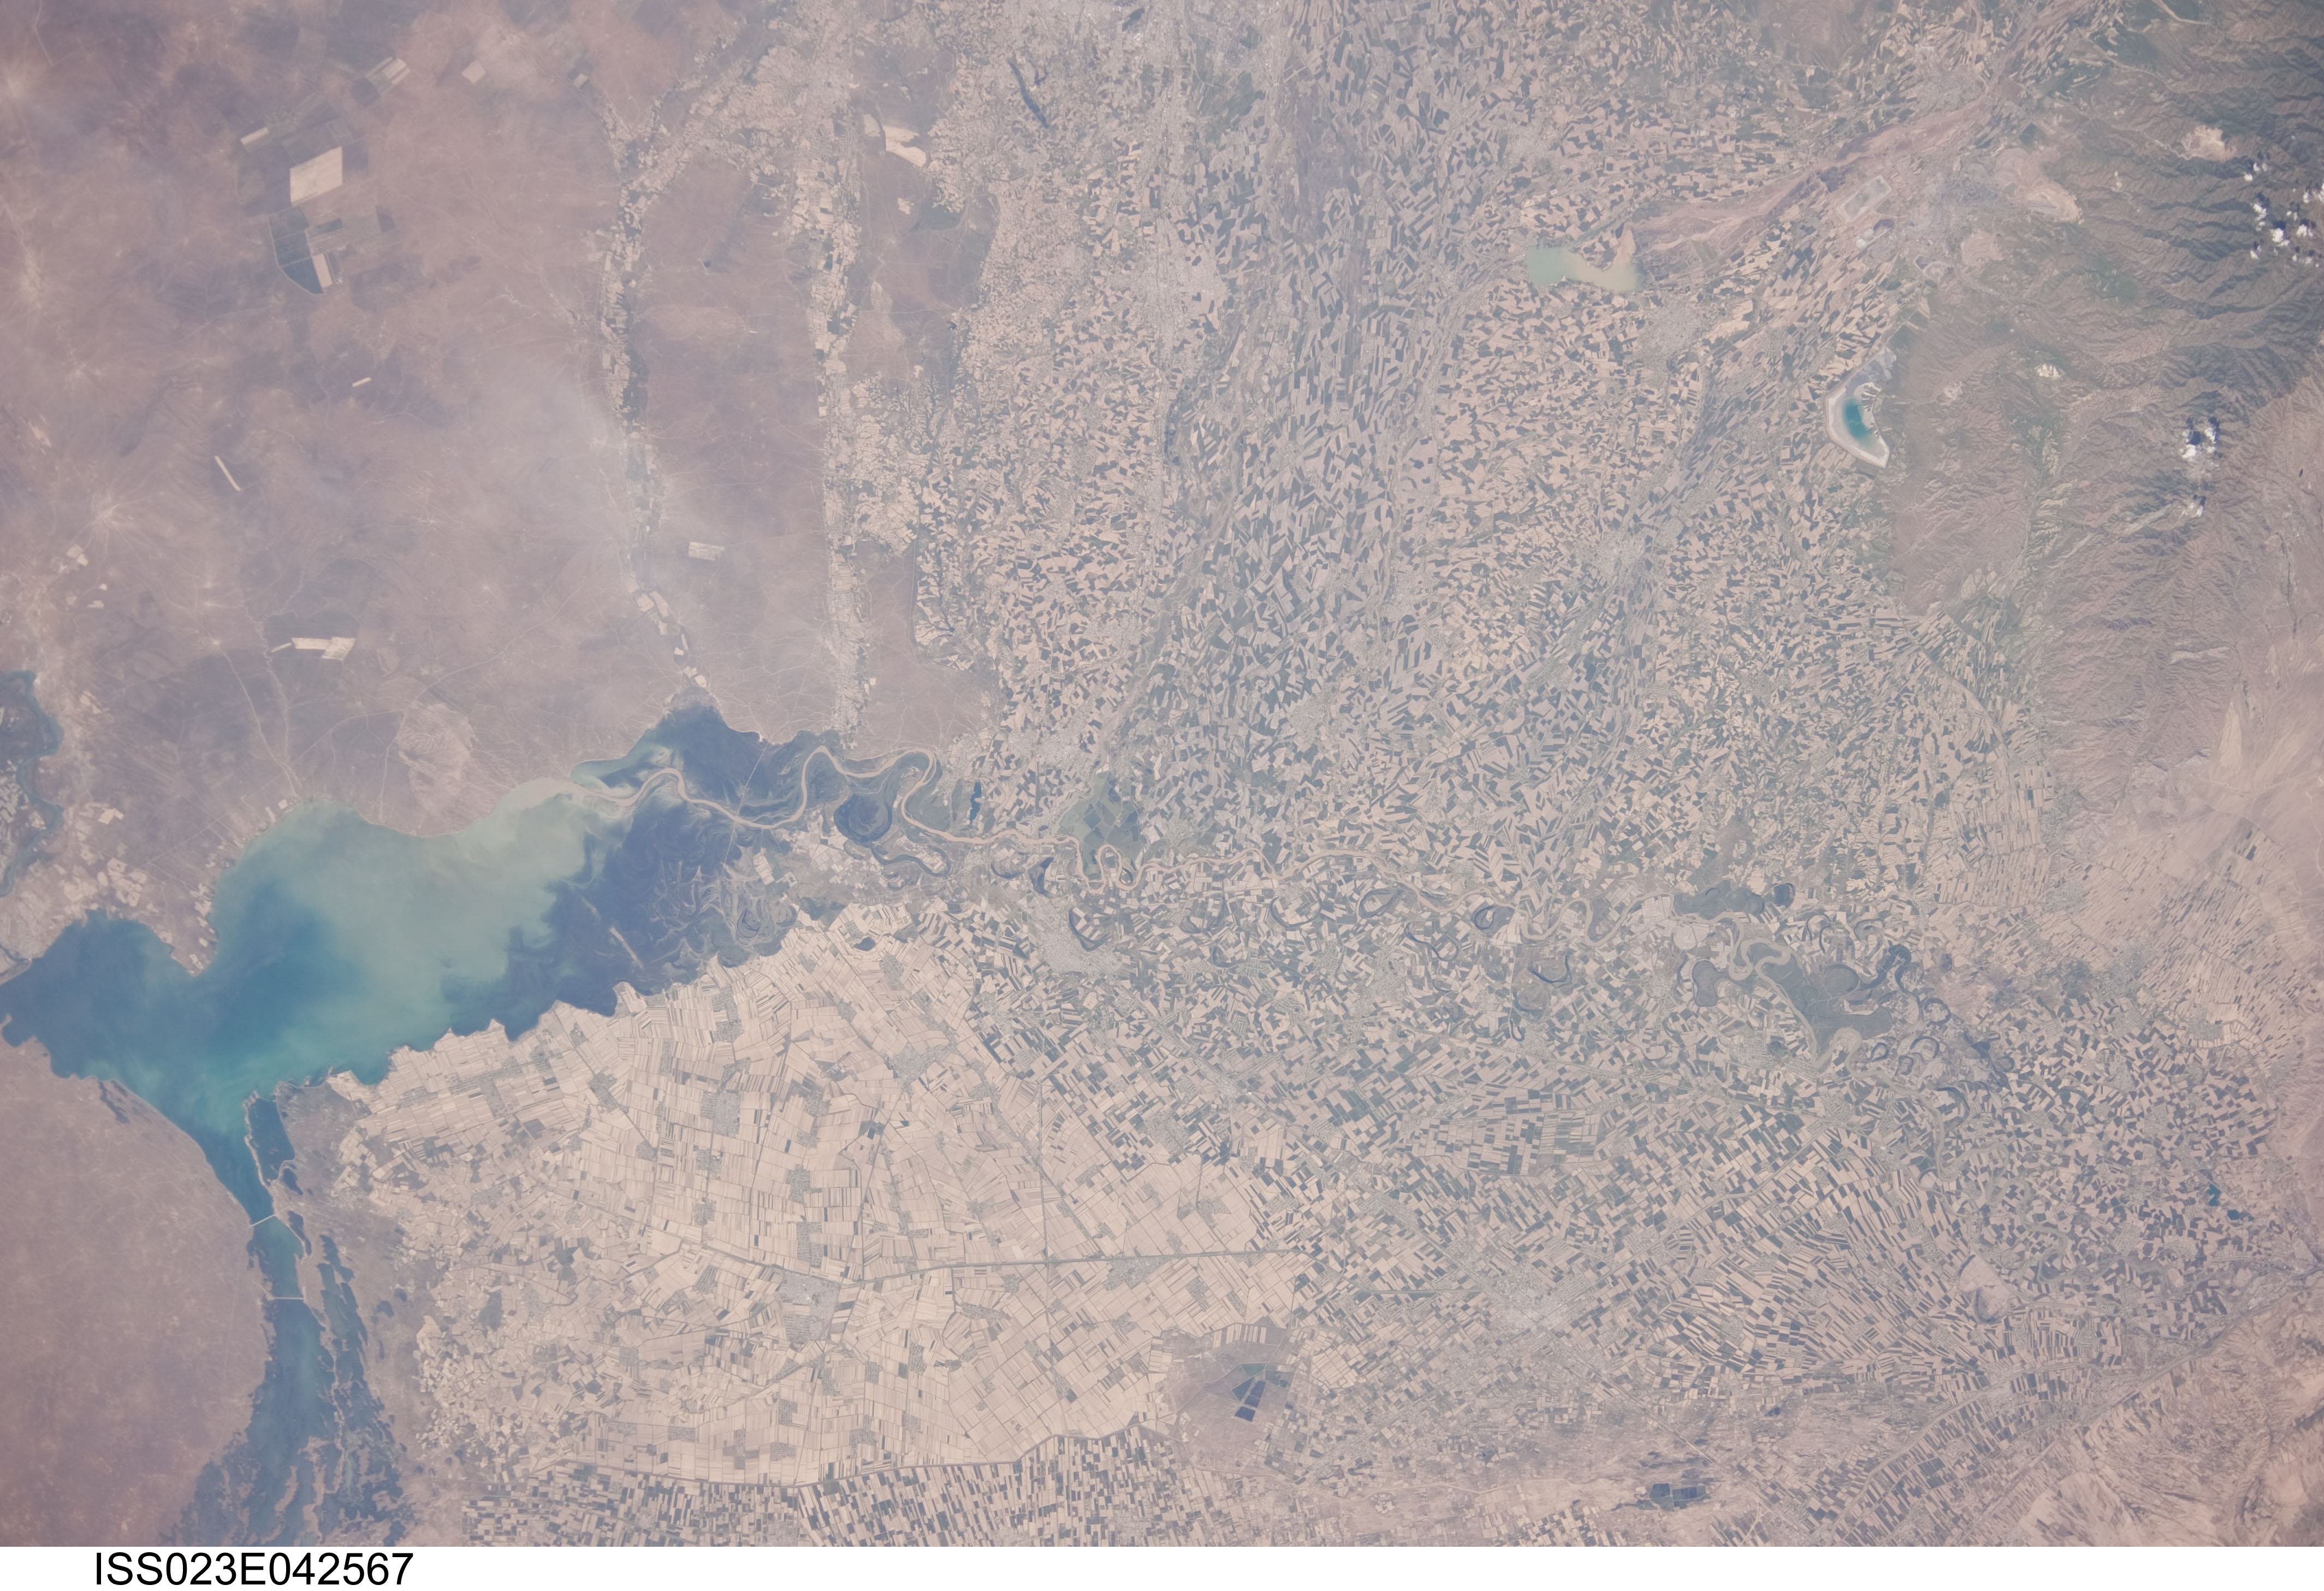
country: KAZAKHSTAN
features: SYRDAR'YA R., SHARDARA RES., AGR., TOWNS, WETLANDS, DESERT
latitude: 41.0
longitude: 68.5
